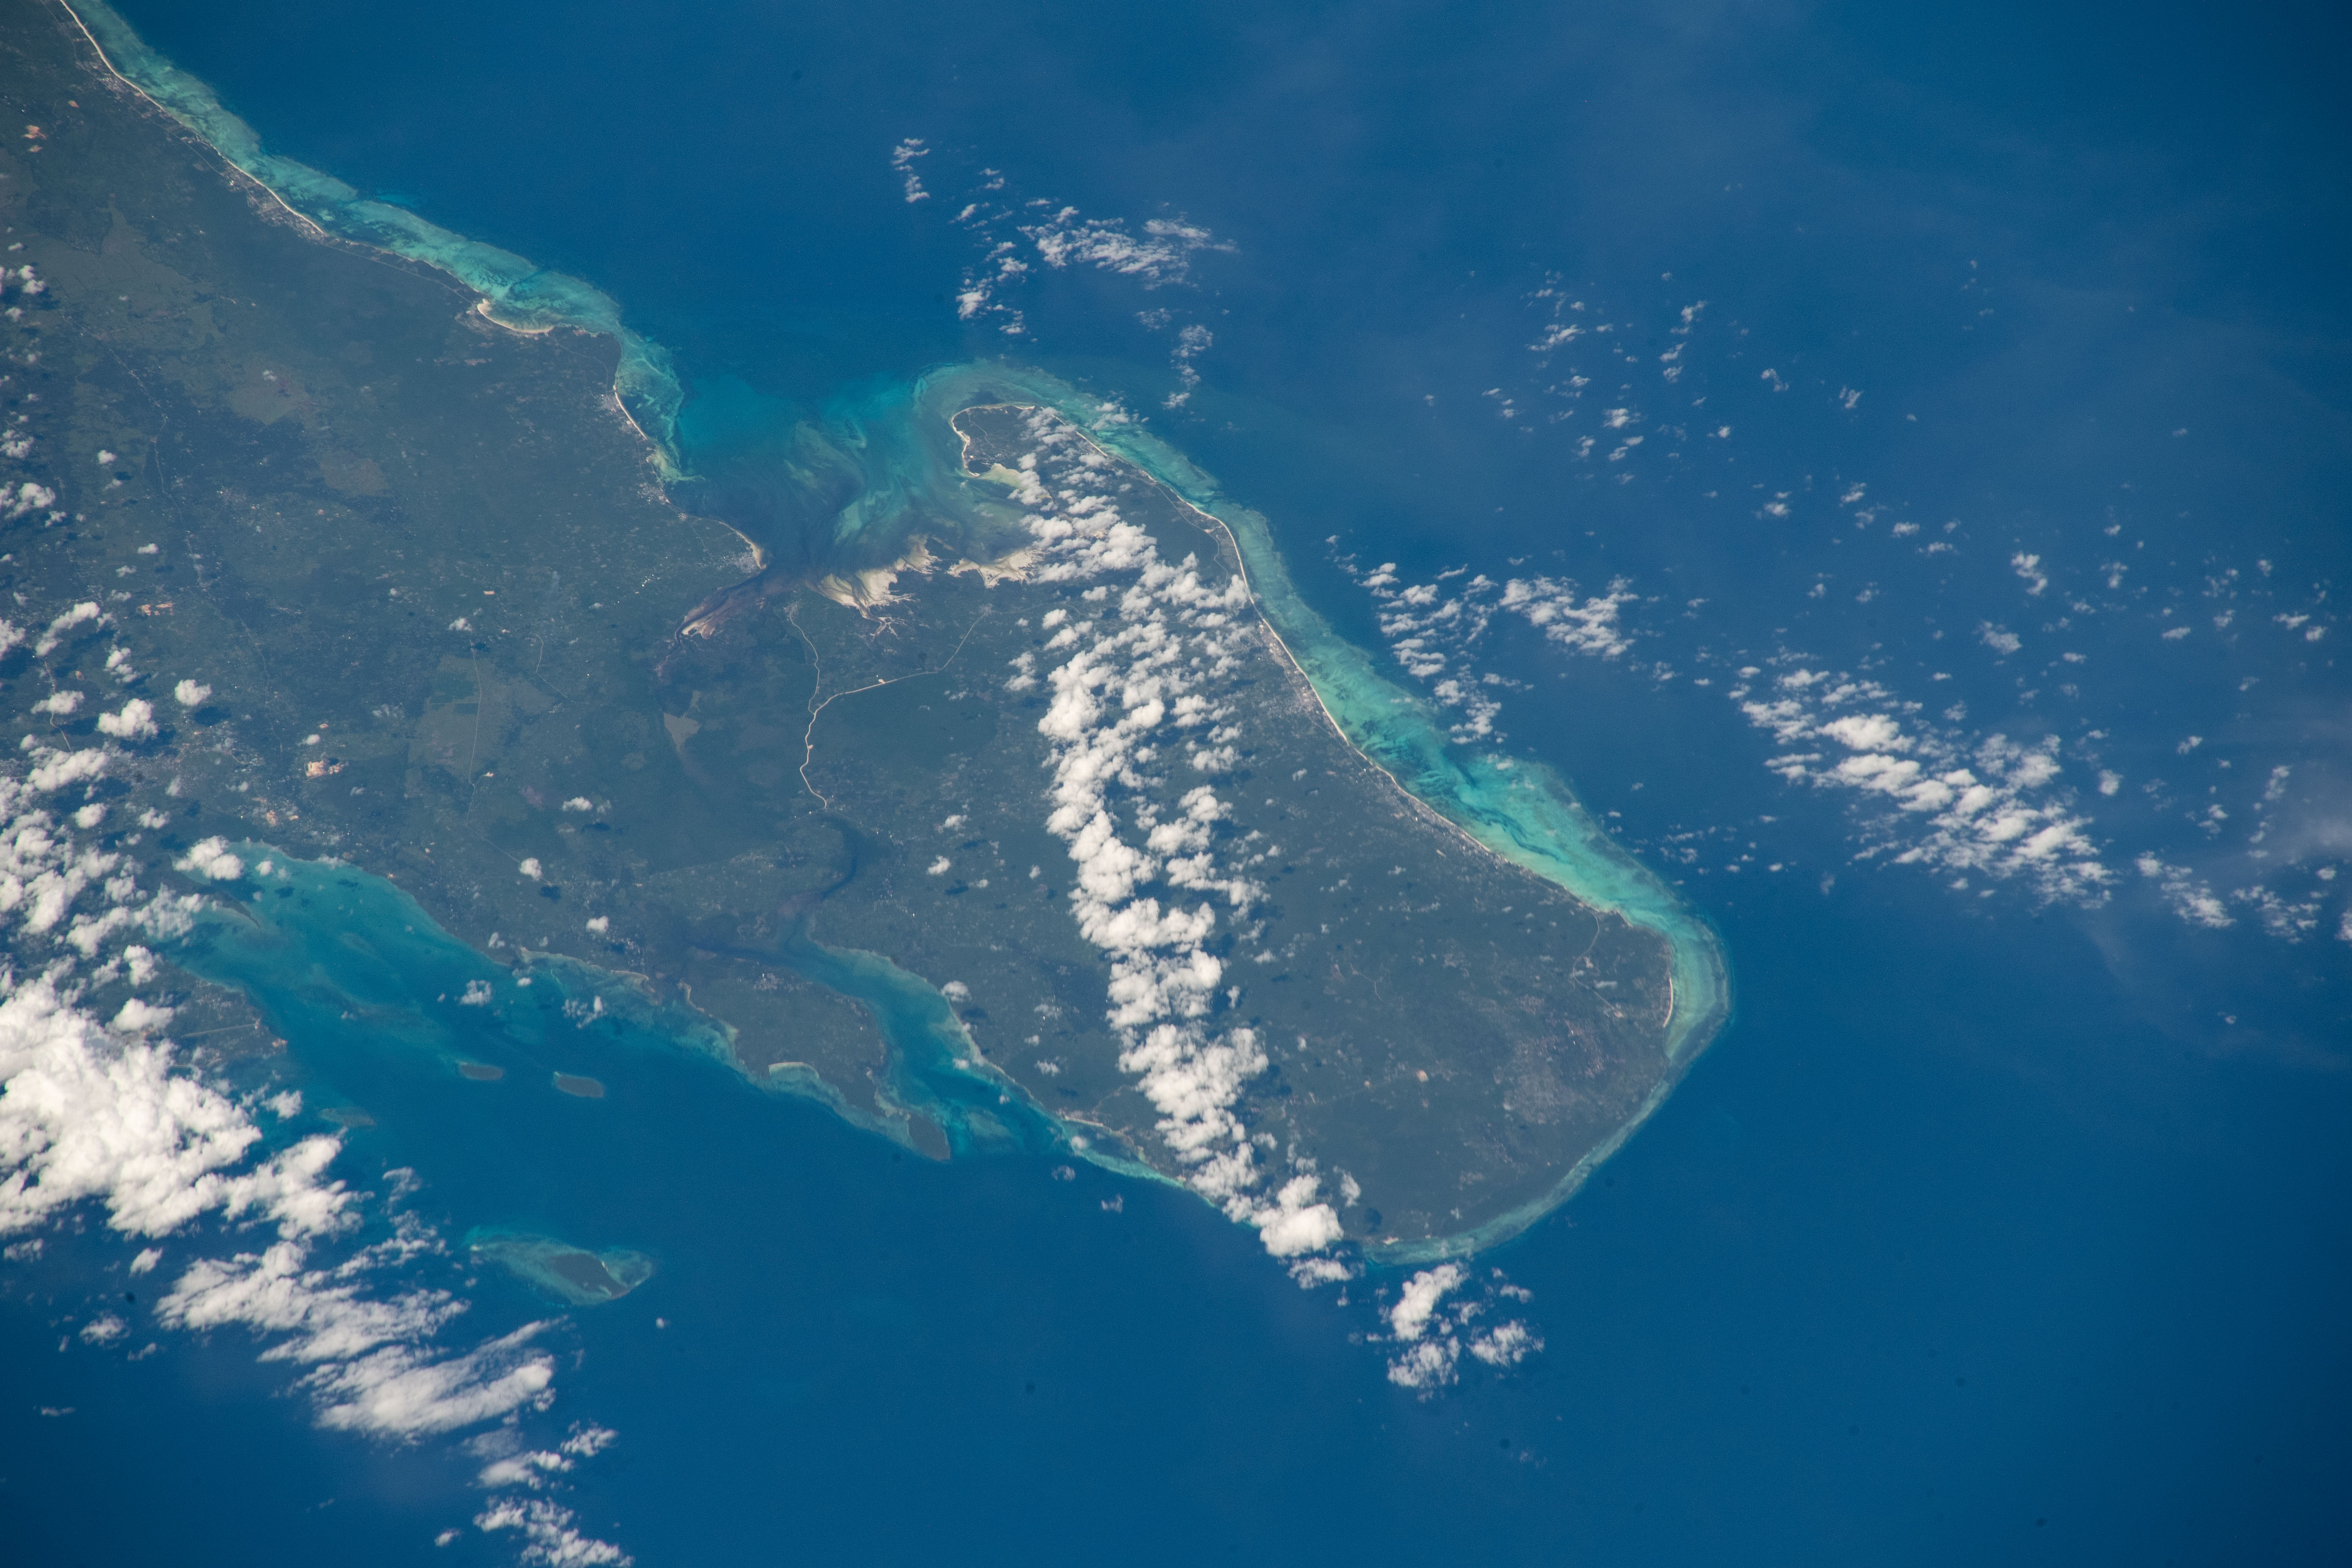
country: TANZANIA
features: ZANZIBAR
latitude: -6.3
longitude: 39.5
